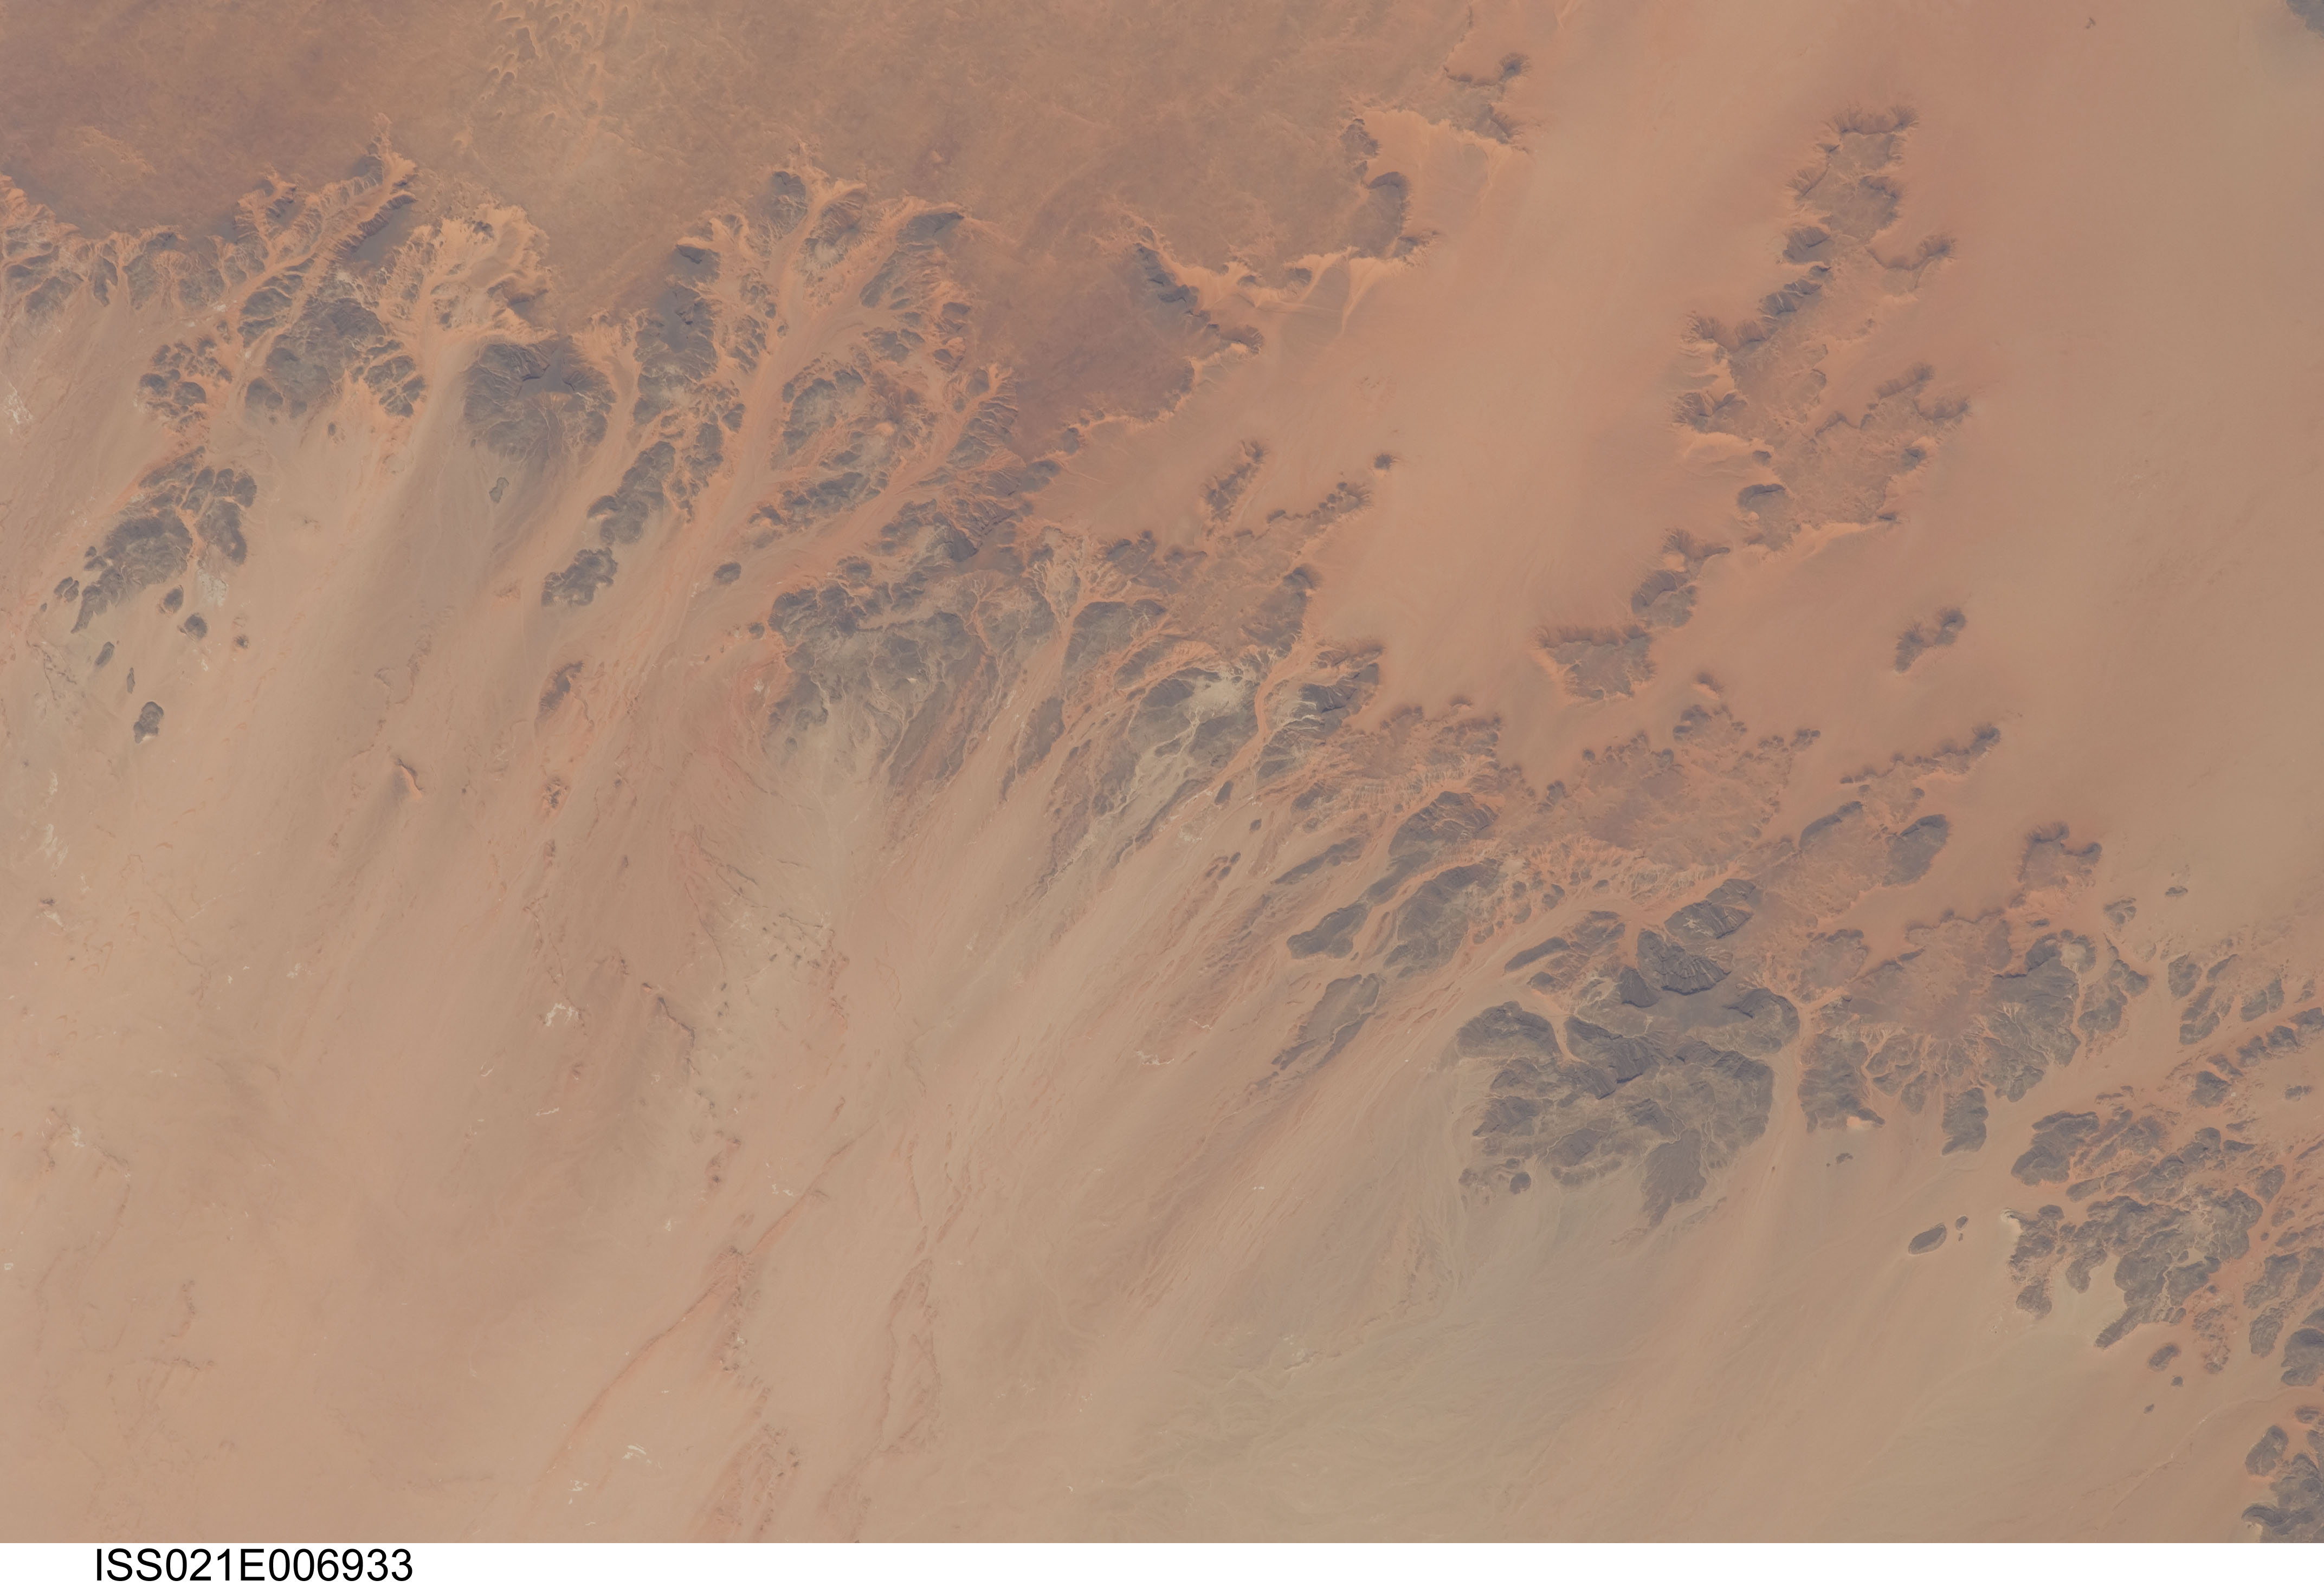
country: EGYPT
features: DISSECTED WESTERN FLANK OF GILF KEBIR PLATEAU, WIND STREAKS
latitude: 23.3
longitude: 25.8
